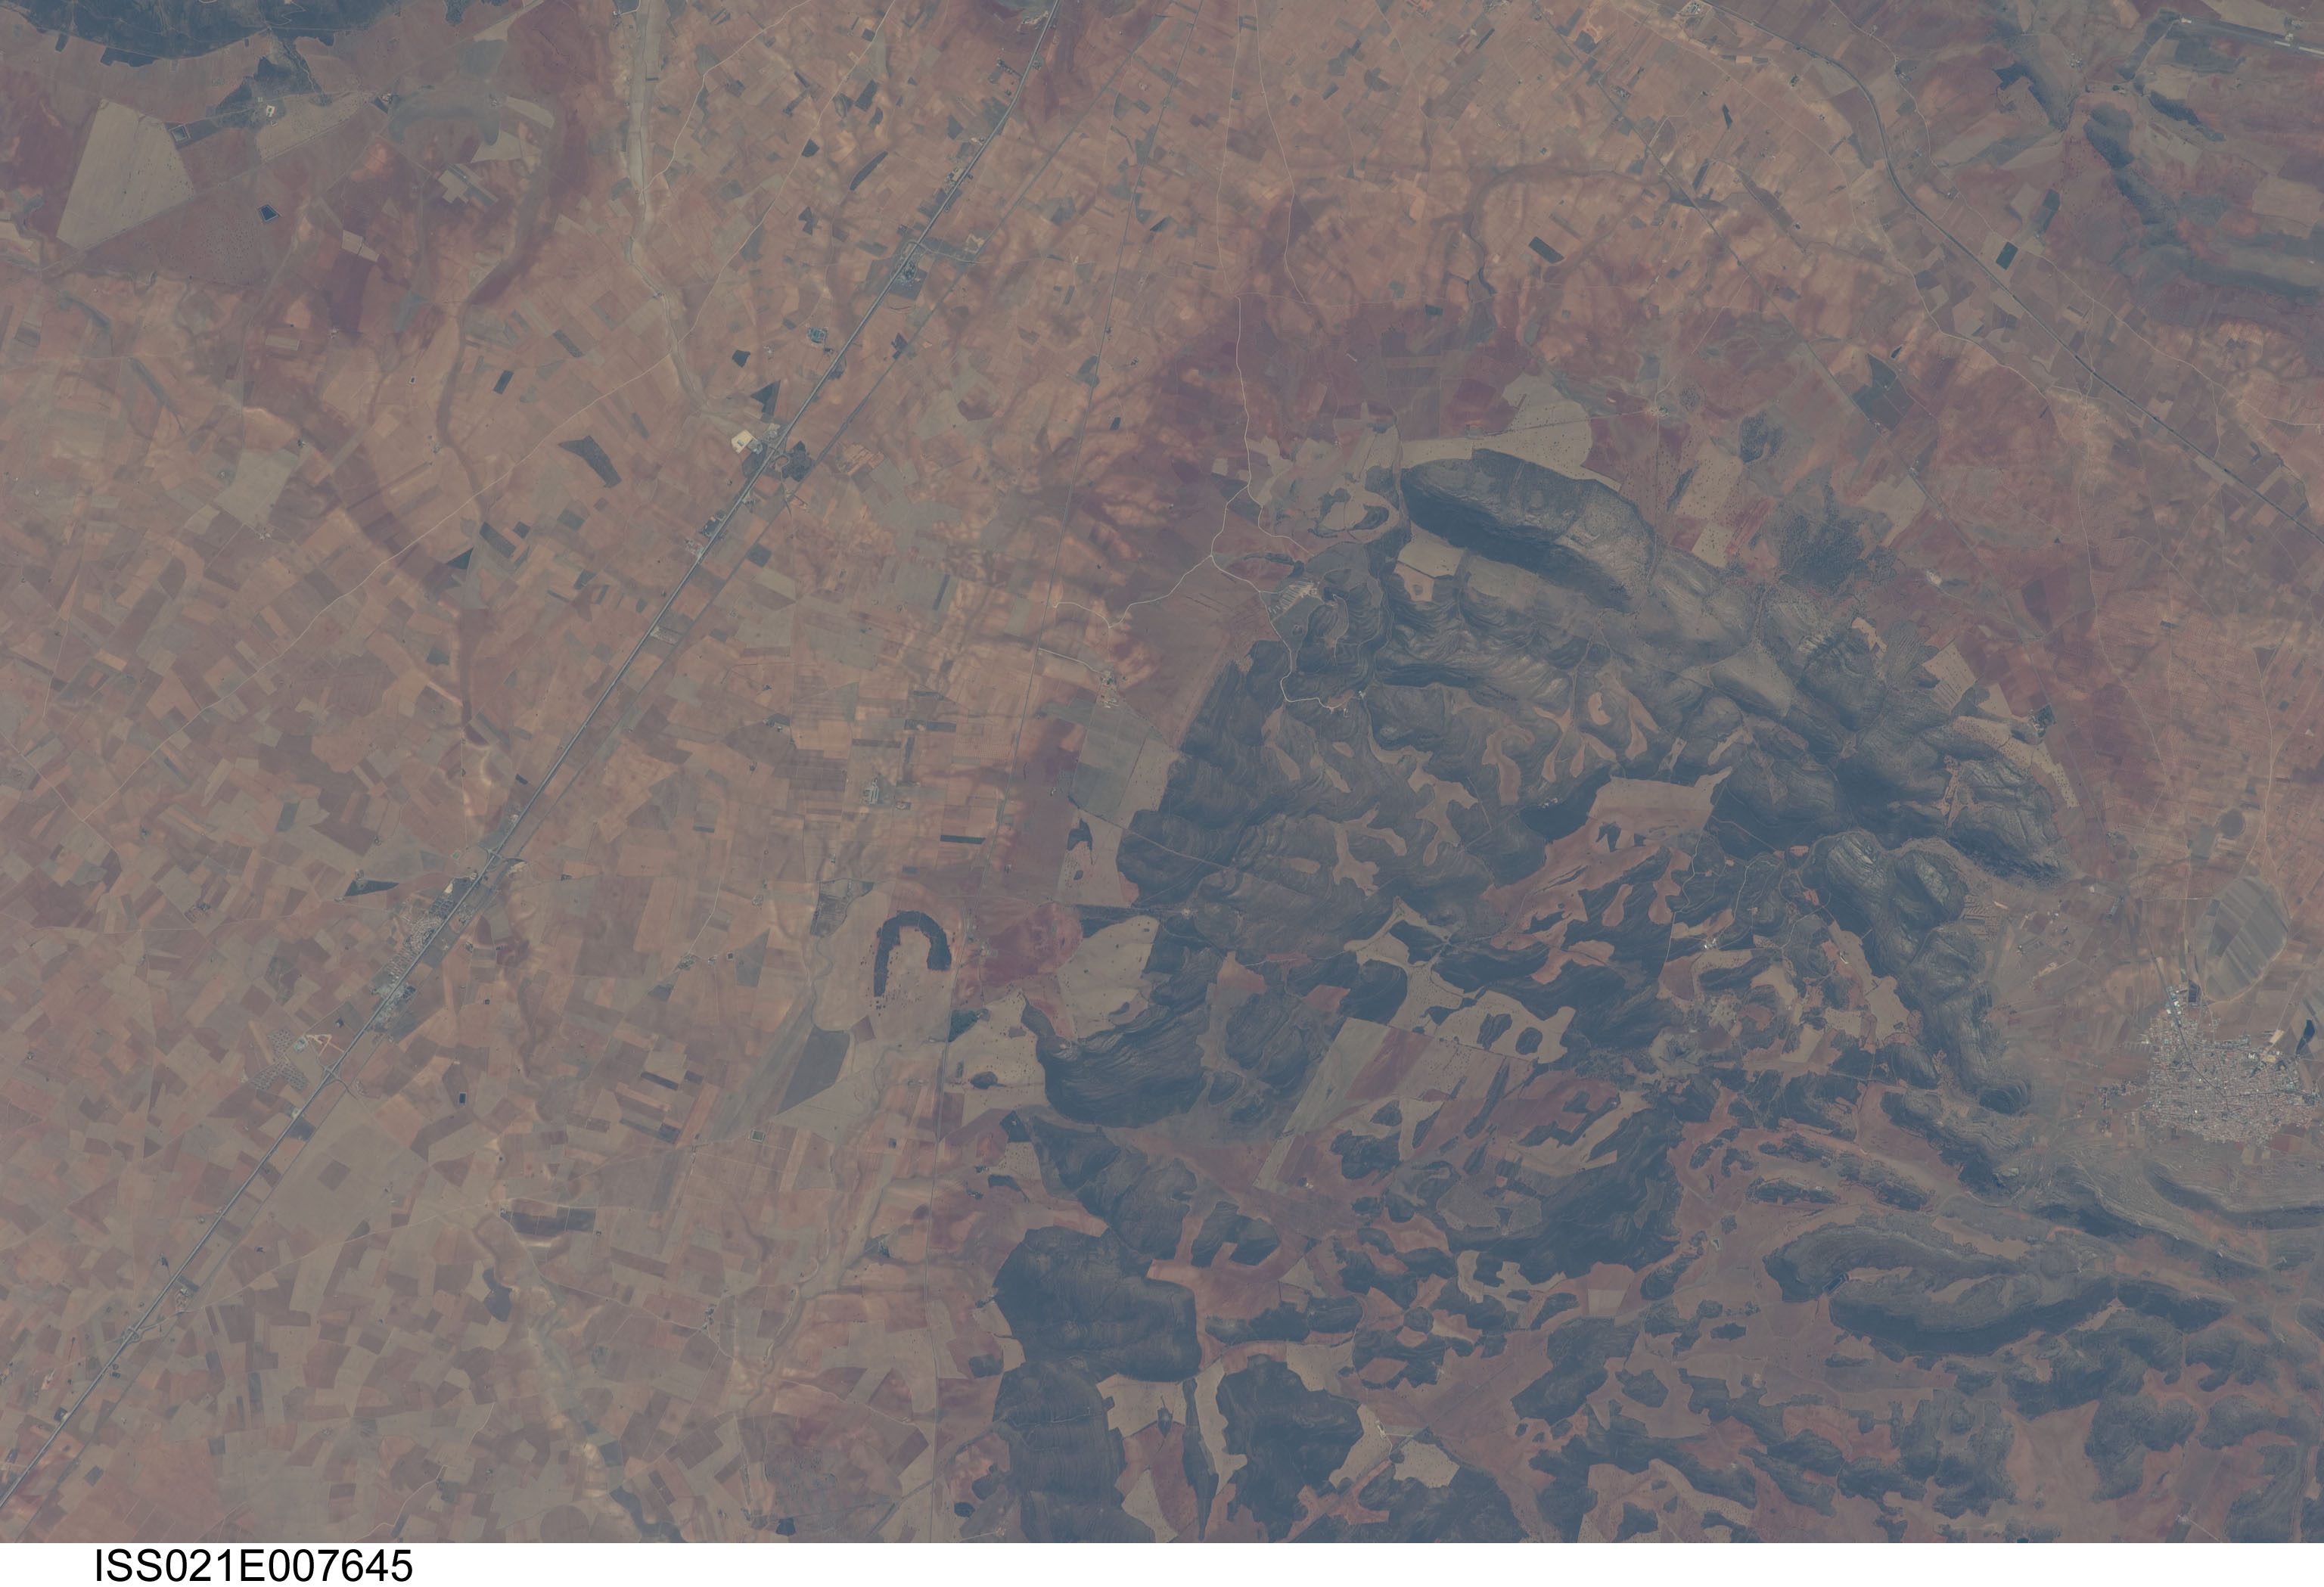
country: SPAIN
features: MORAL DE CALATRAVA,SIERRA DEL MORAL,CONSOLACION
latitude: 38.9
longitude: -3.5
